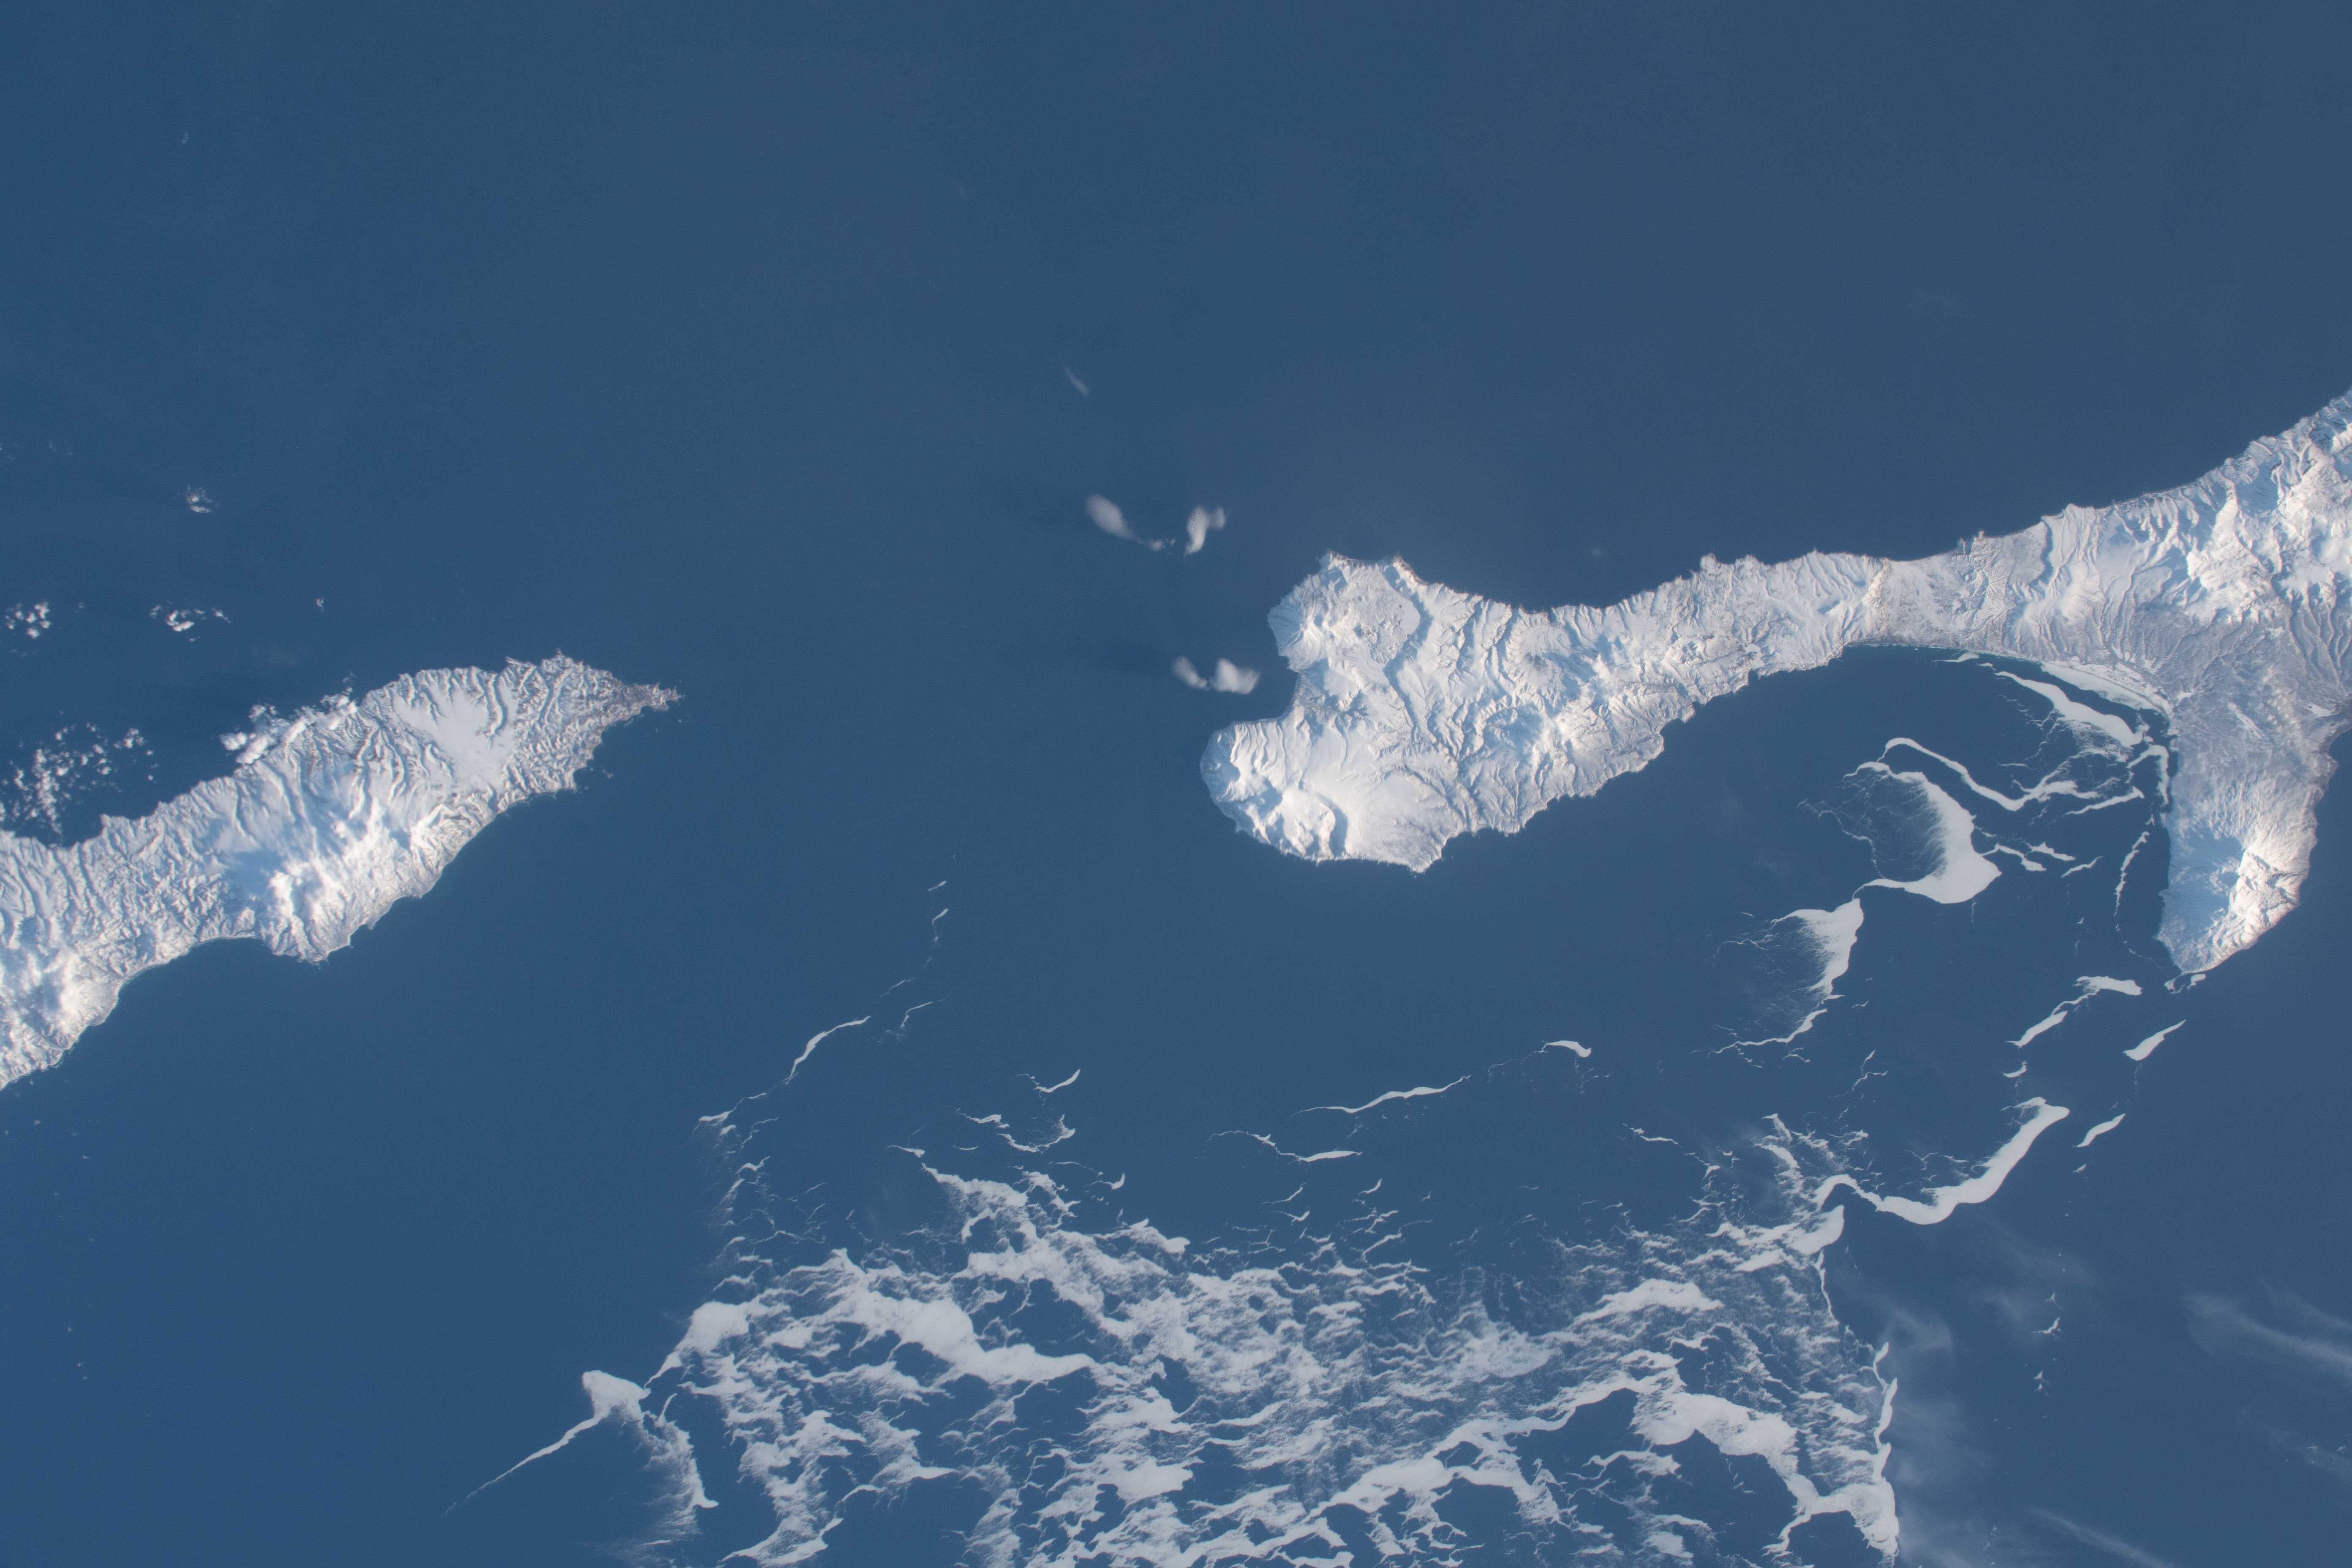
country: RUSSIAN FEDERATION
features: ITURUP ISLAND, PACIFIC OCEAN, PROSTOR BAY, FRIZ BAY, URUP ISLAND
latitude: 45.5
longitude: 148.8
